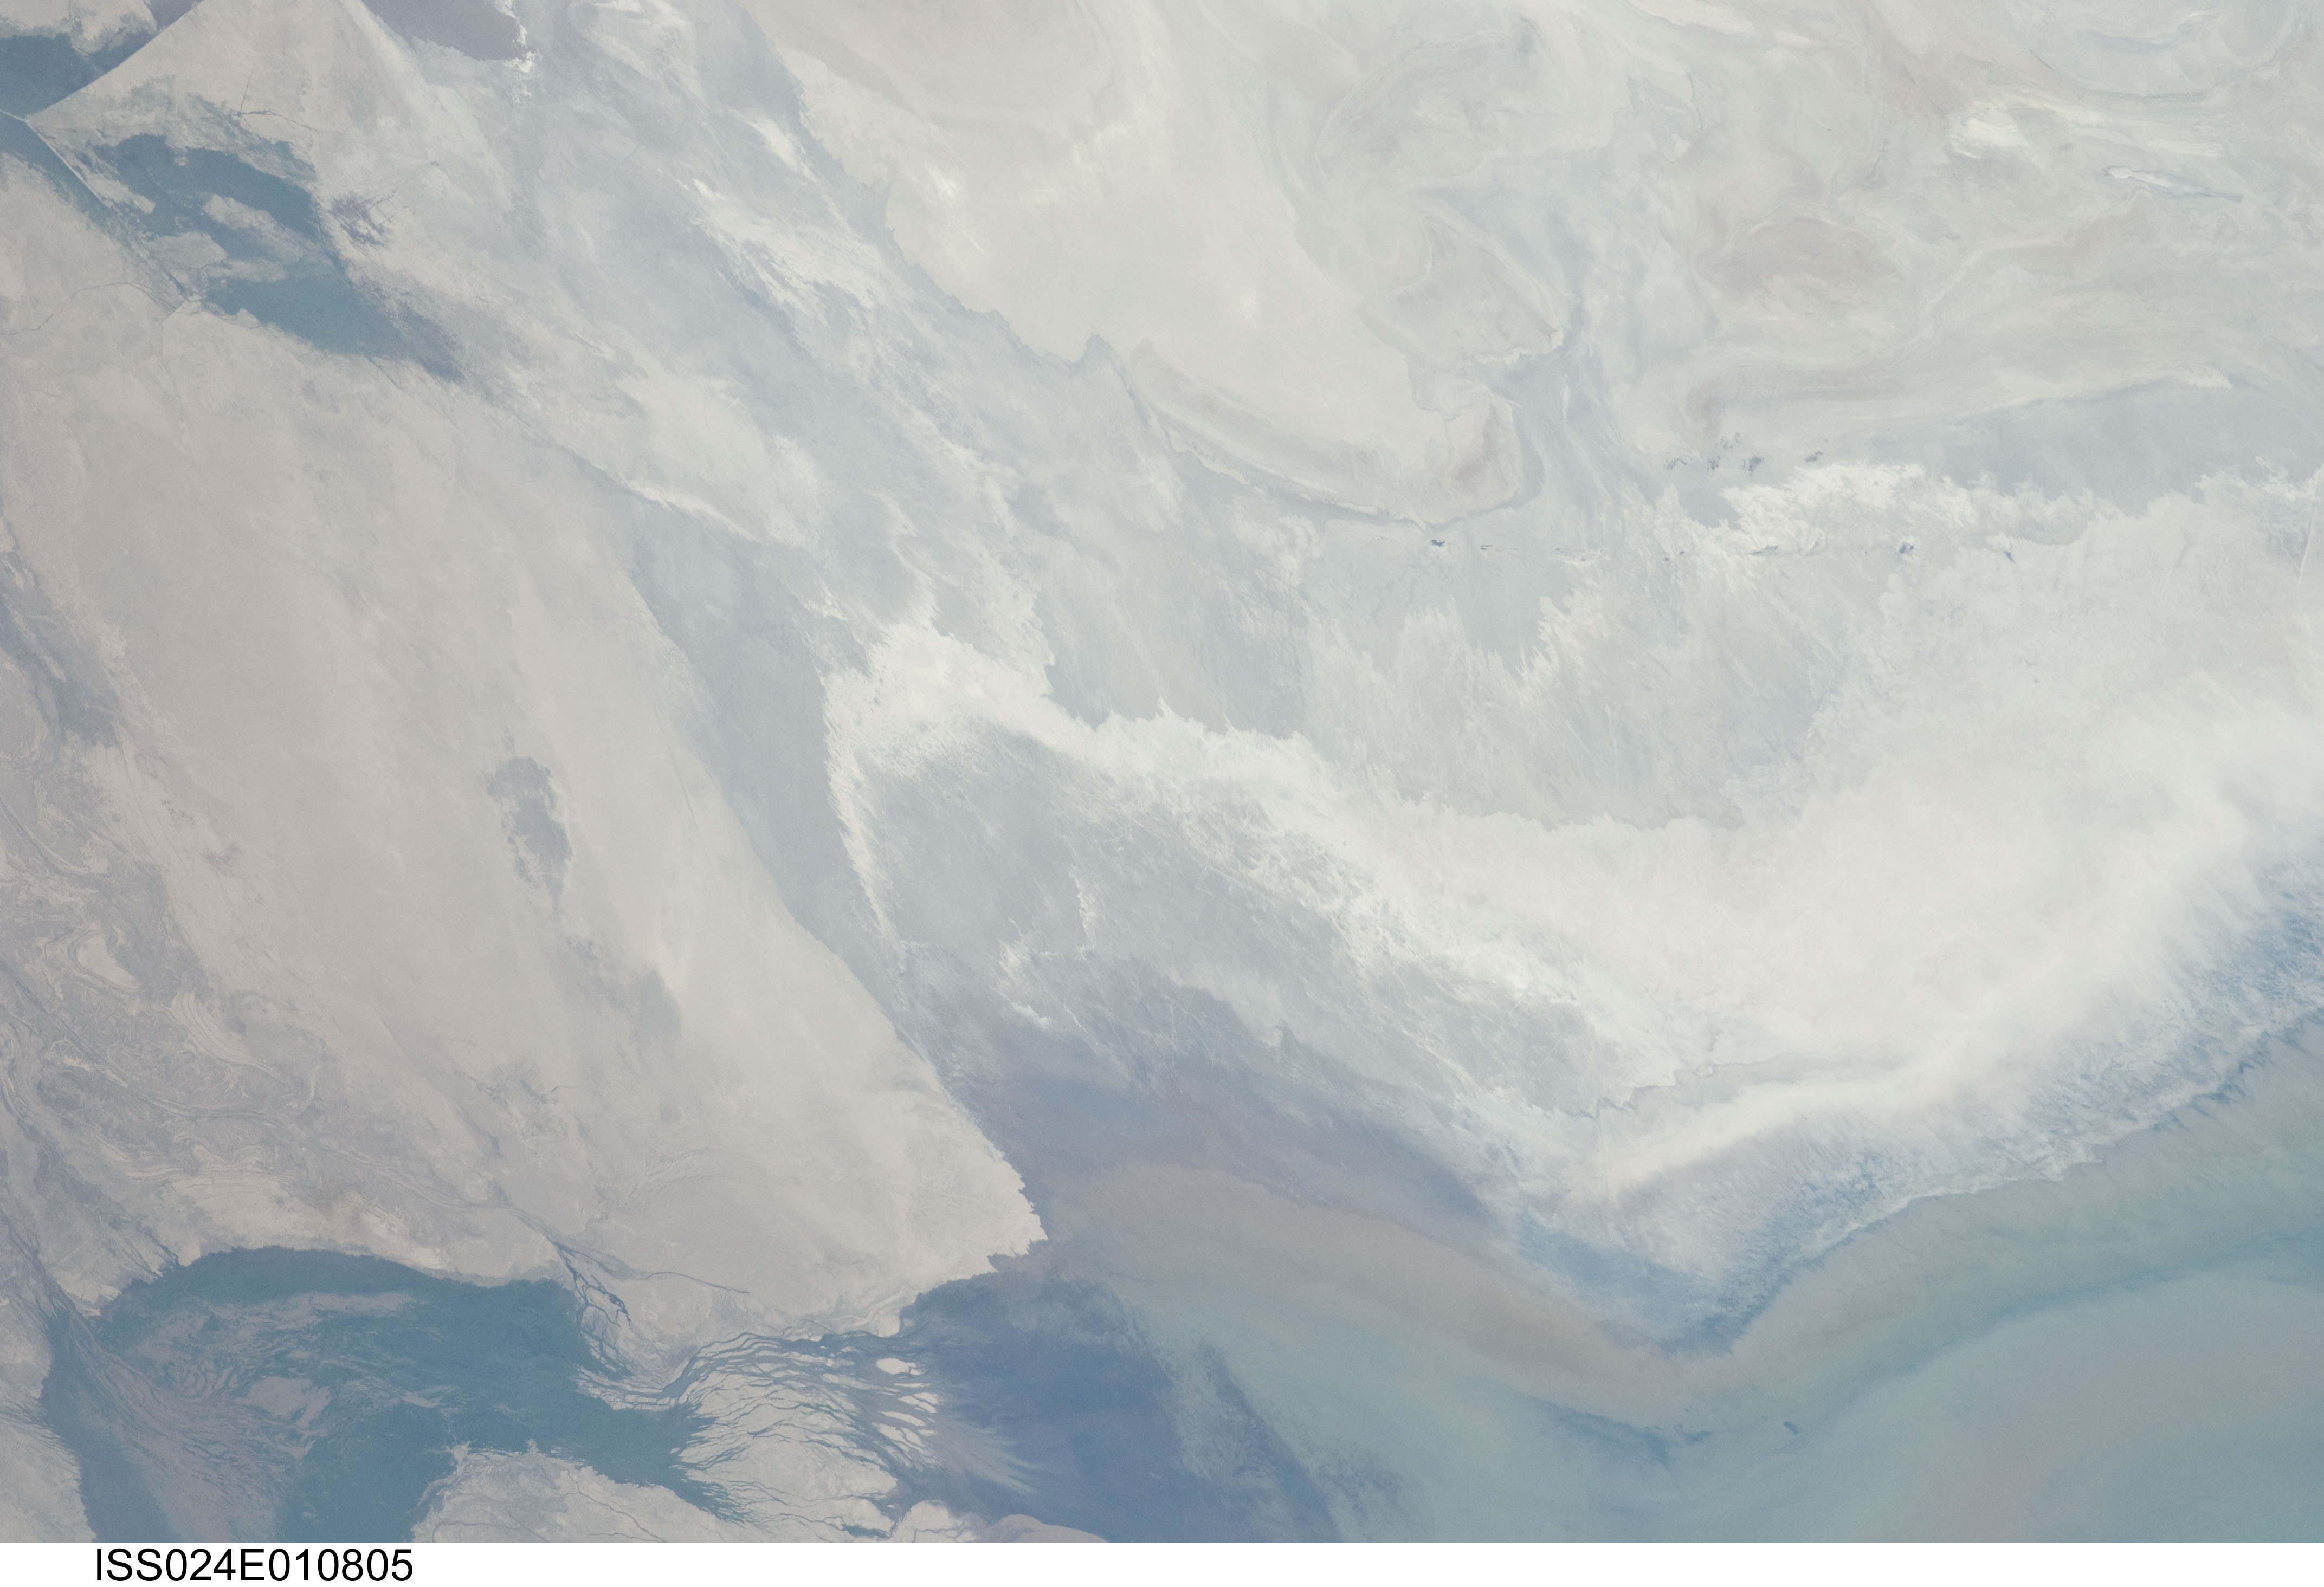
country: UZBEKISTAN
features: SOUTHERN END OF ARAL SEA
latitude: 44.2
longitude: 59.4
